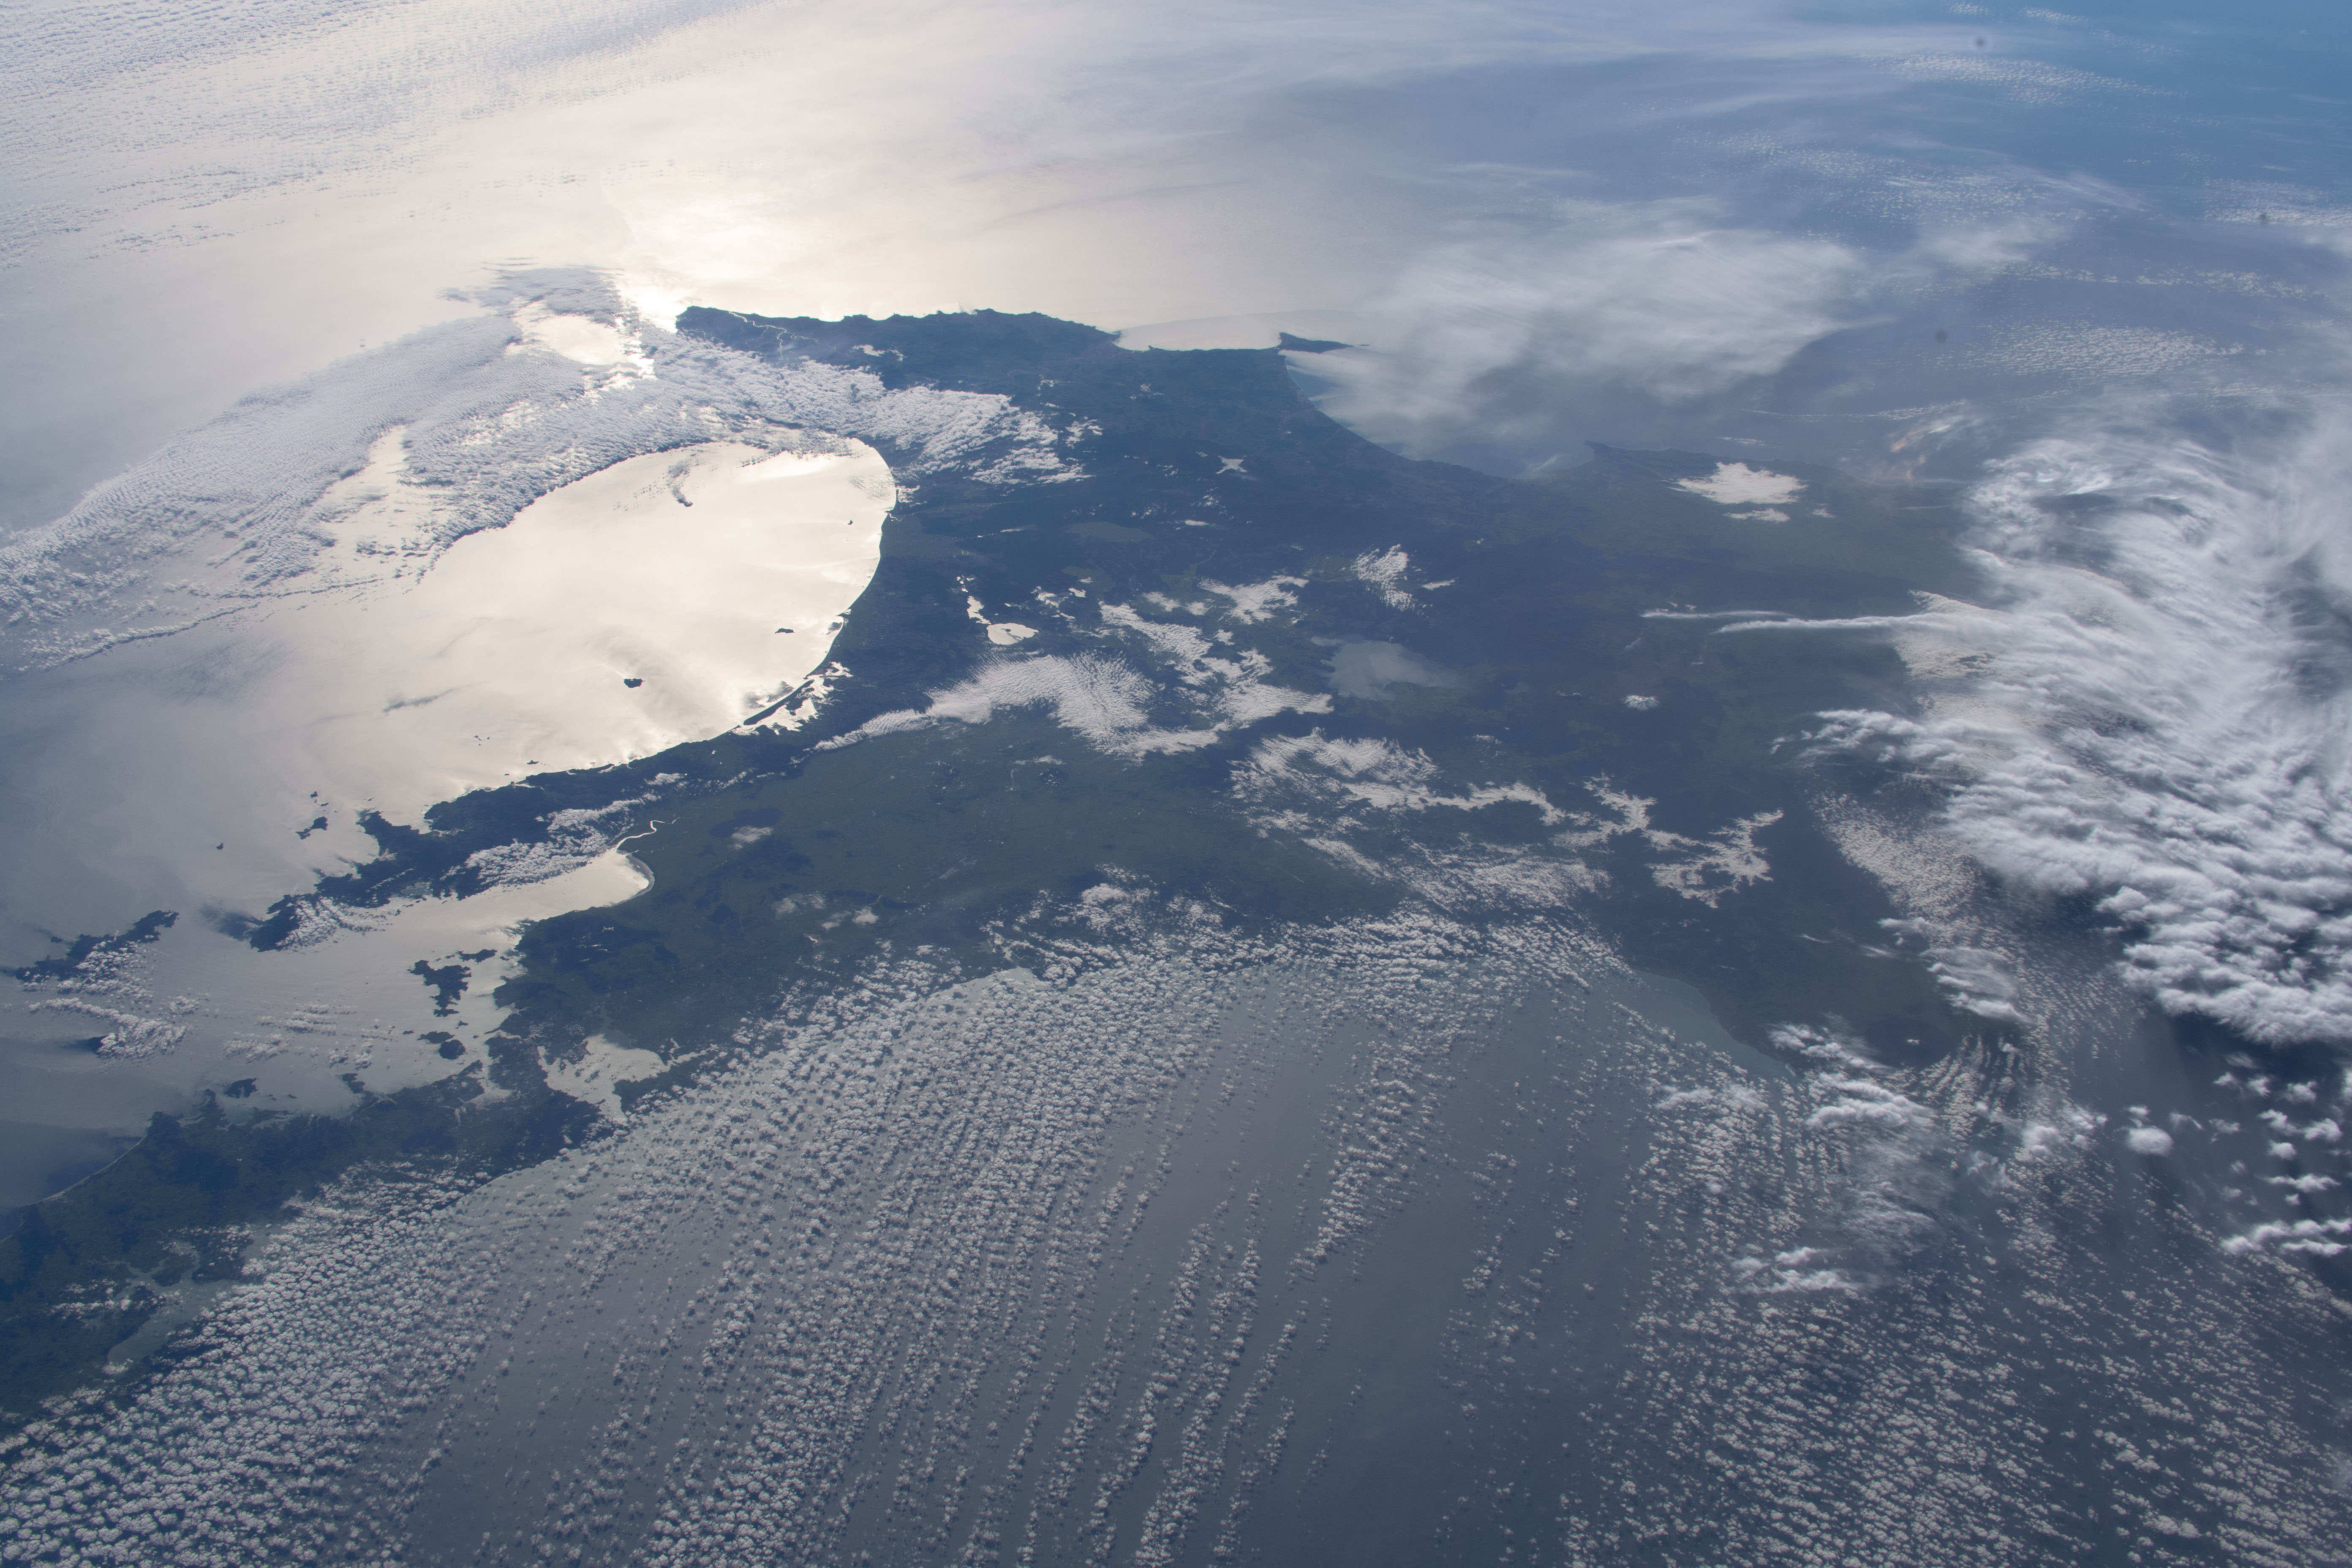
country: NEW ZEALAND-NI
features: NORTH ISLAND
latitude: -38.5
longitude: 176.0
